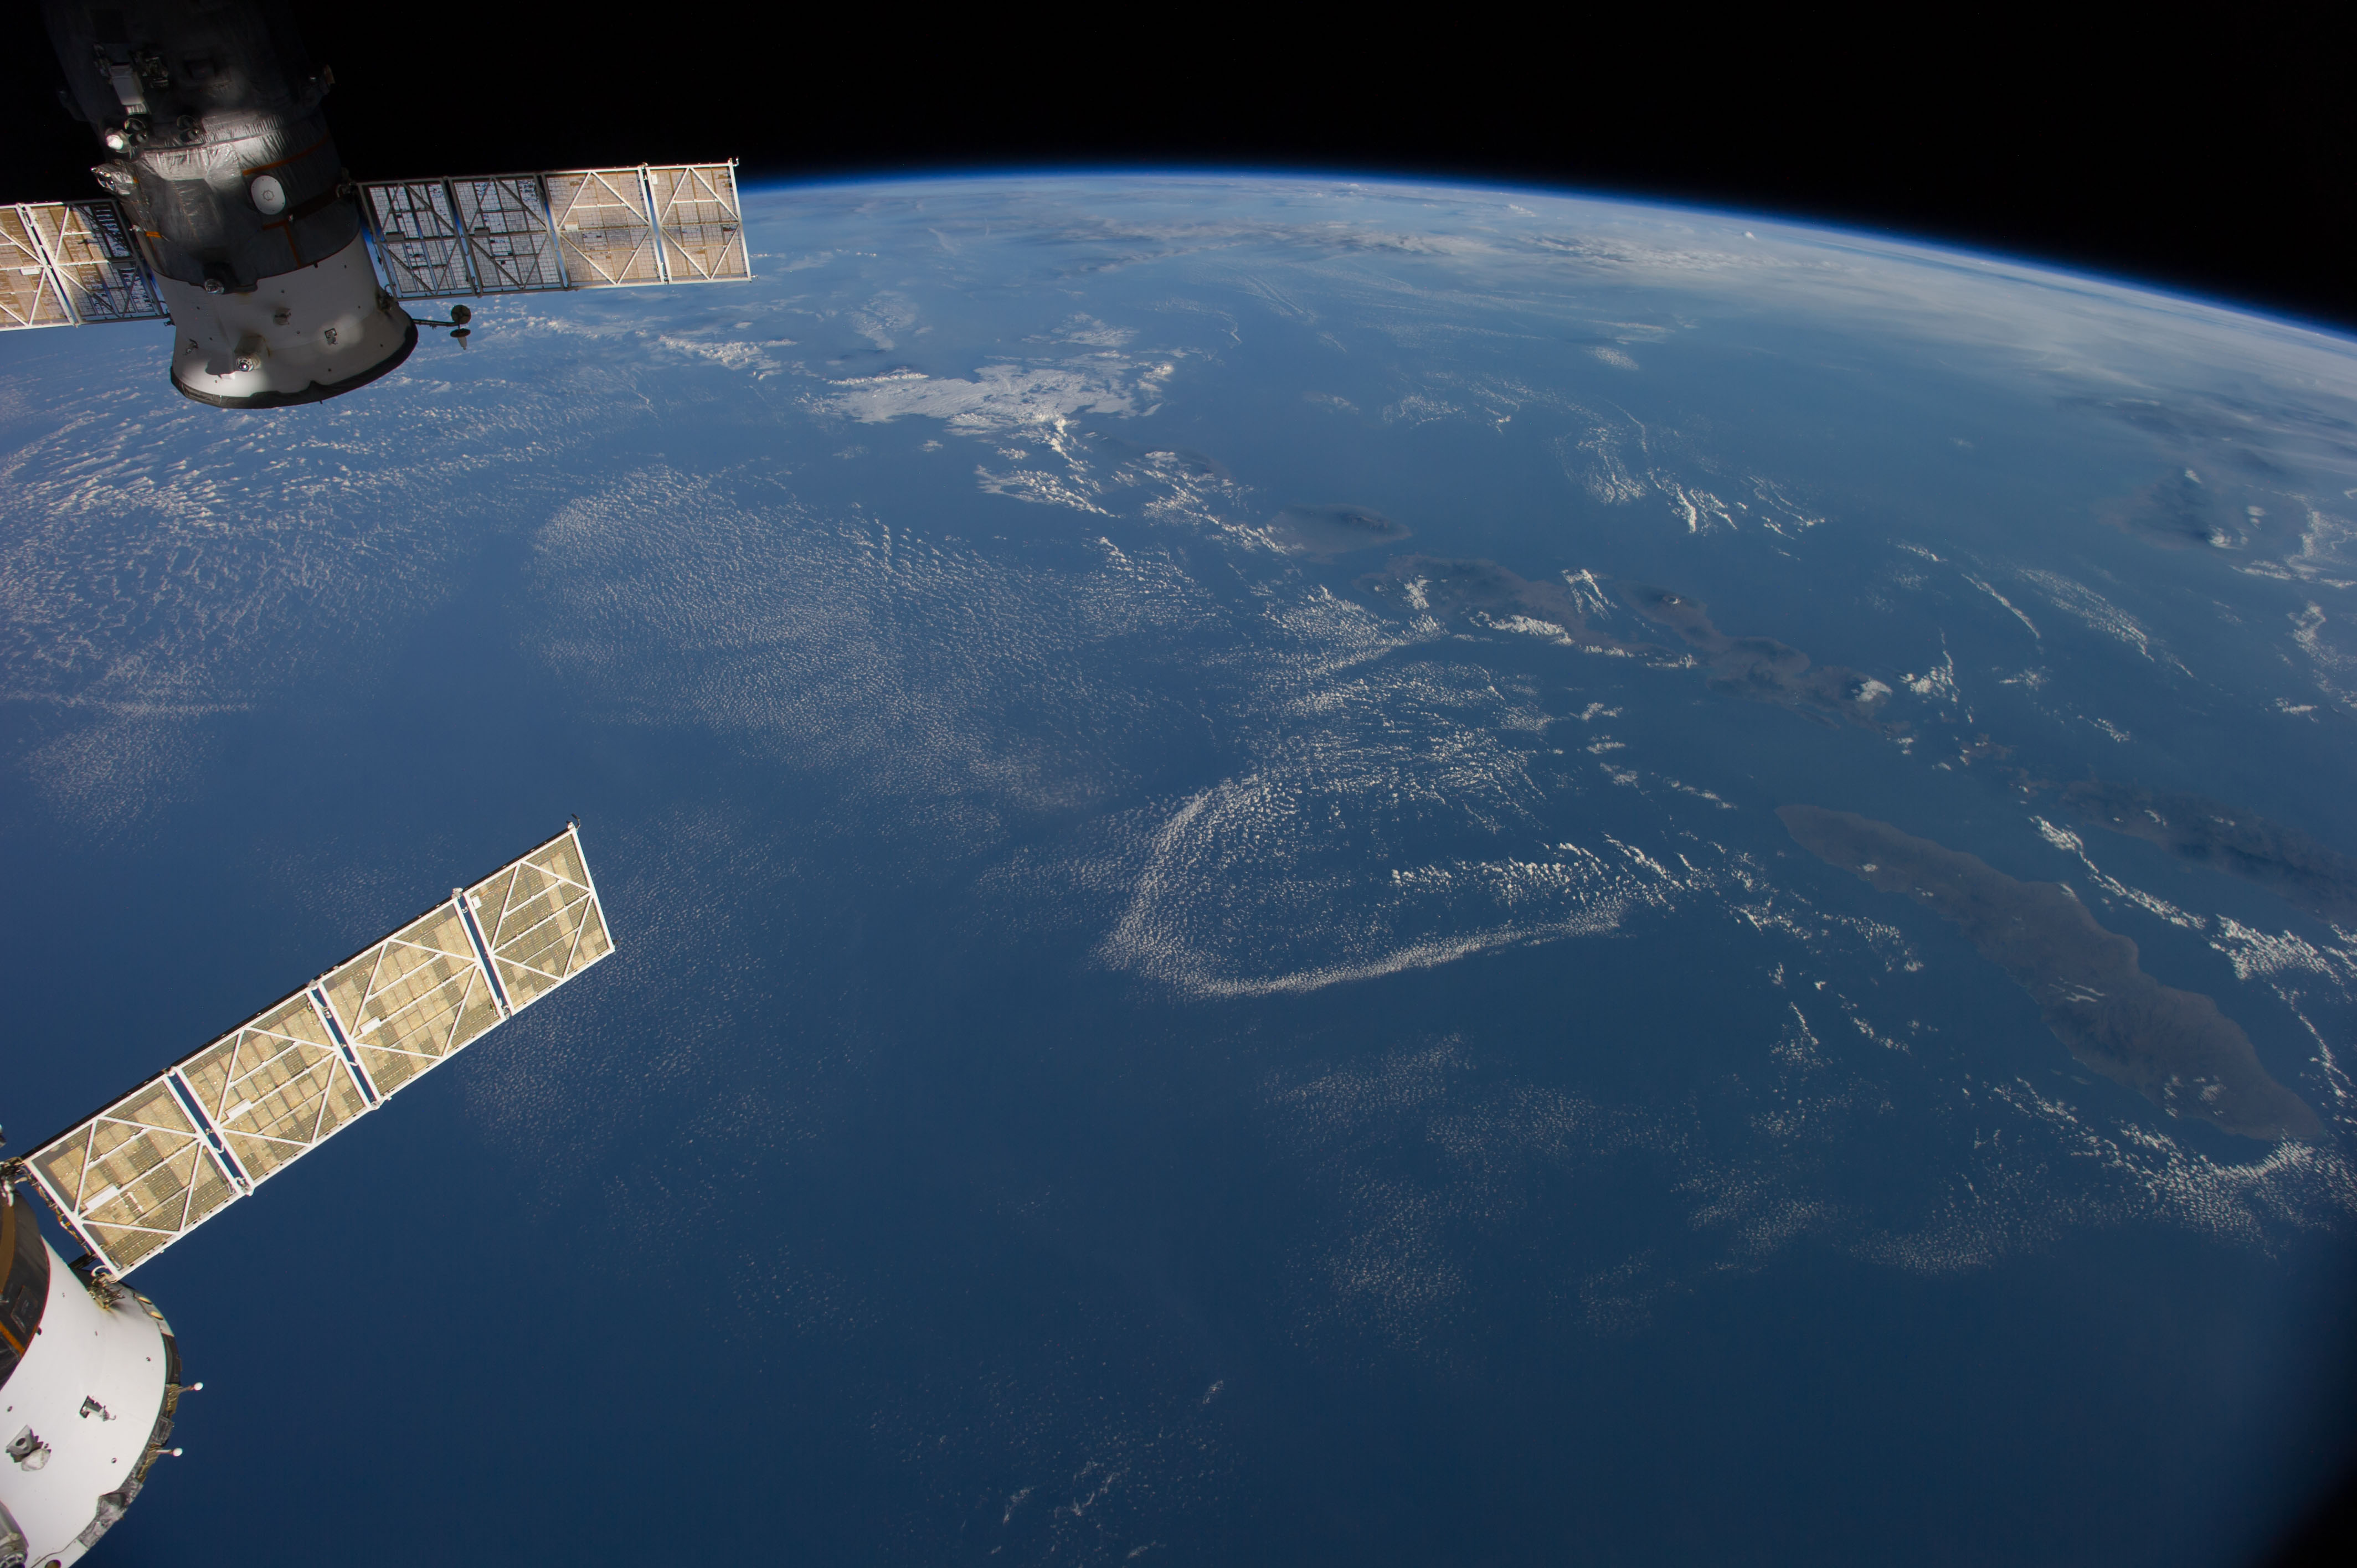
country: INDONESIA
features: BALI, W. NUSA TENGGARA, BALI S., JAVA S., MT. RINJANI, MT. TAMBORA, ATMOSPHERIC LIMB
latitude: -10.5
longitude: 116.5
